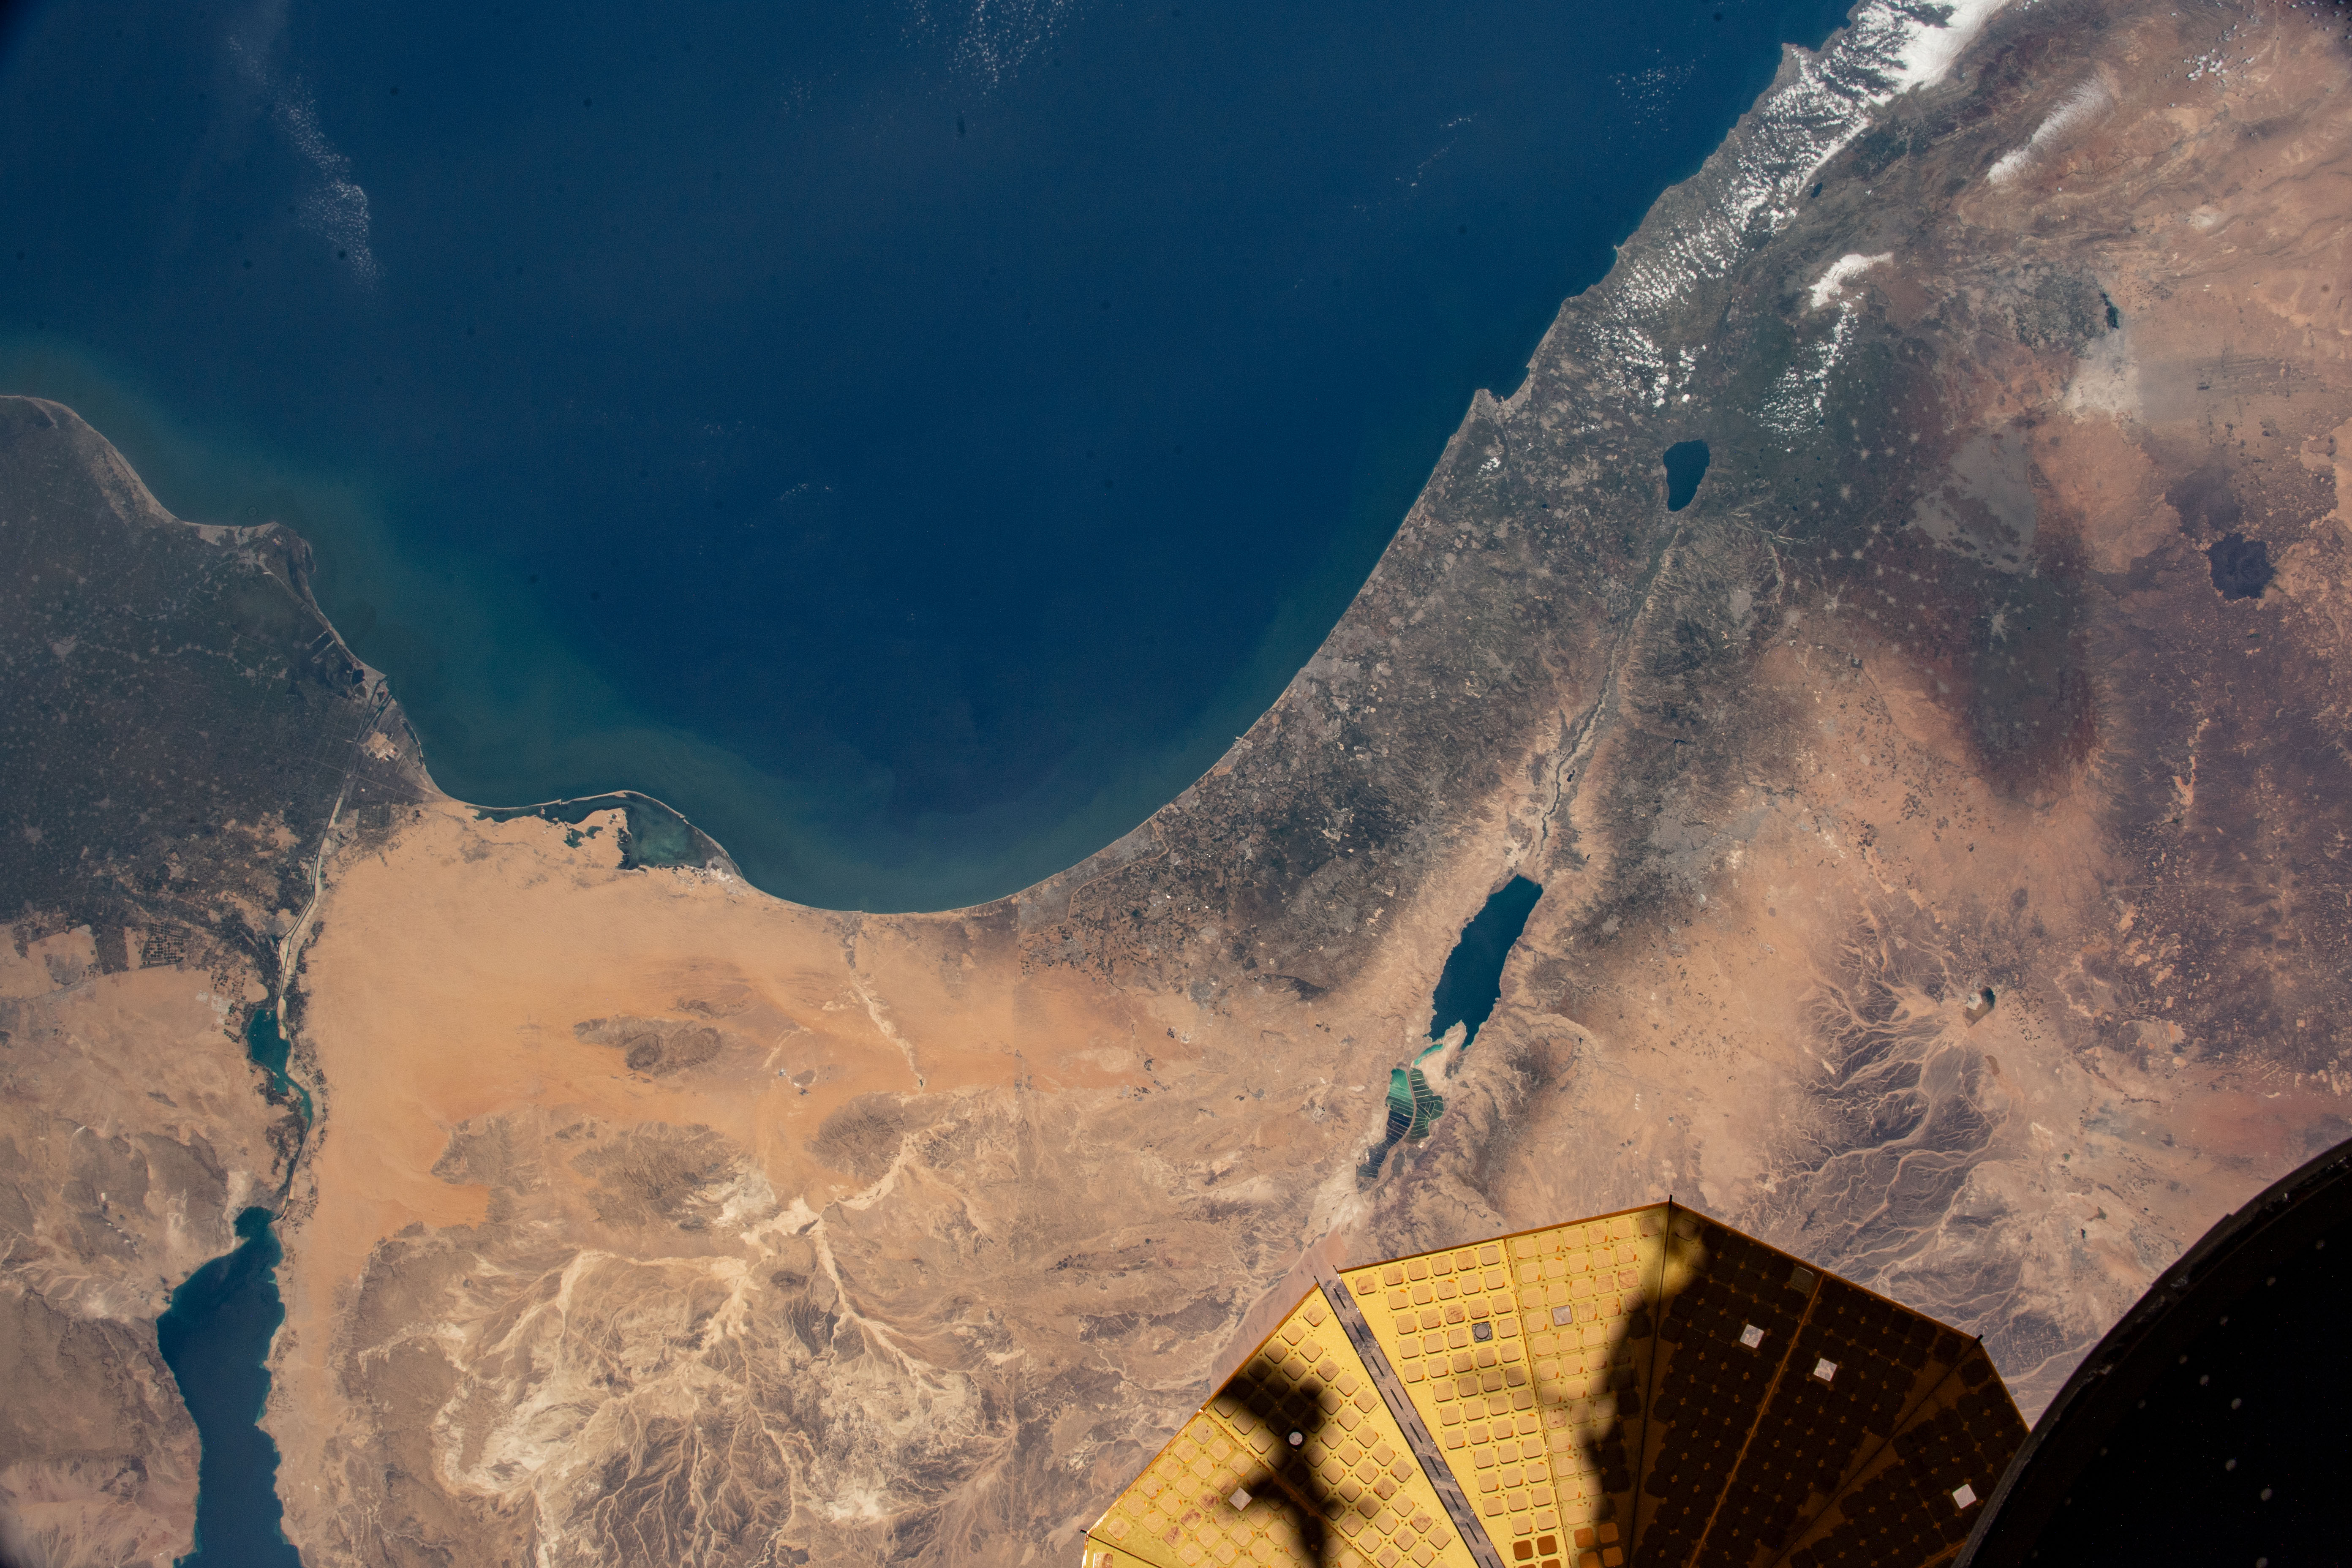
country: SAUDI ARABIA
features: GULF OF SUEZ, GULF OF AQABA, RED SEA, CAIRO
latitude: 28.0
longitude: 35.0
